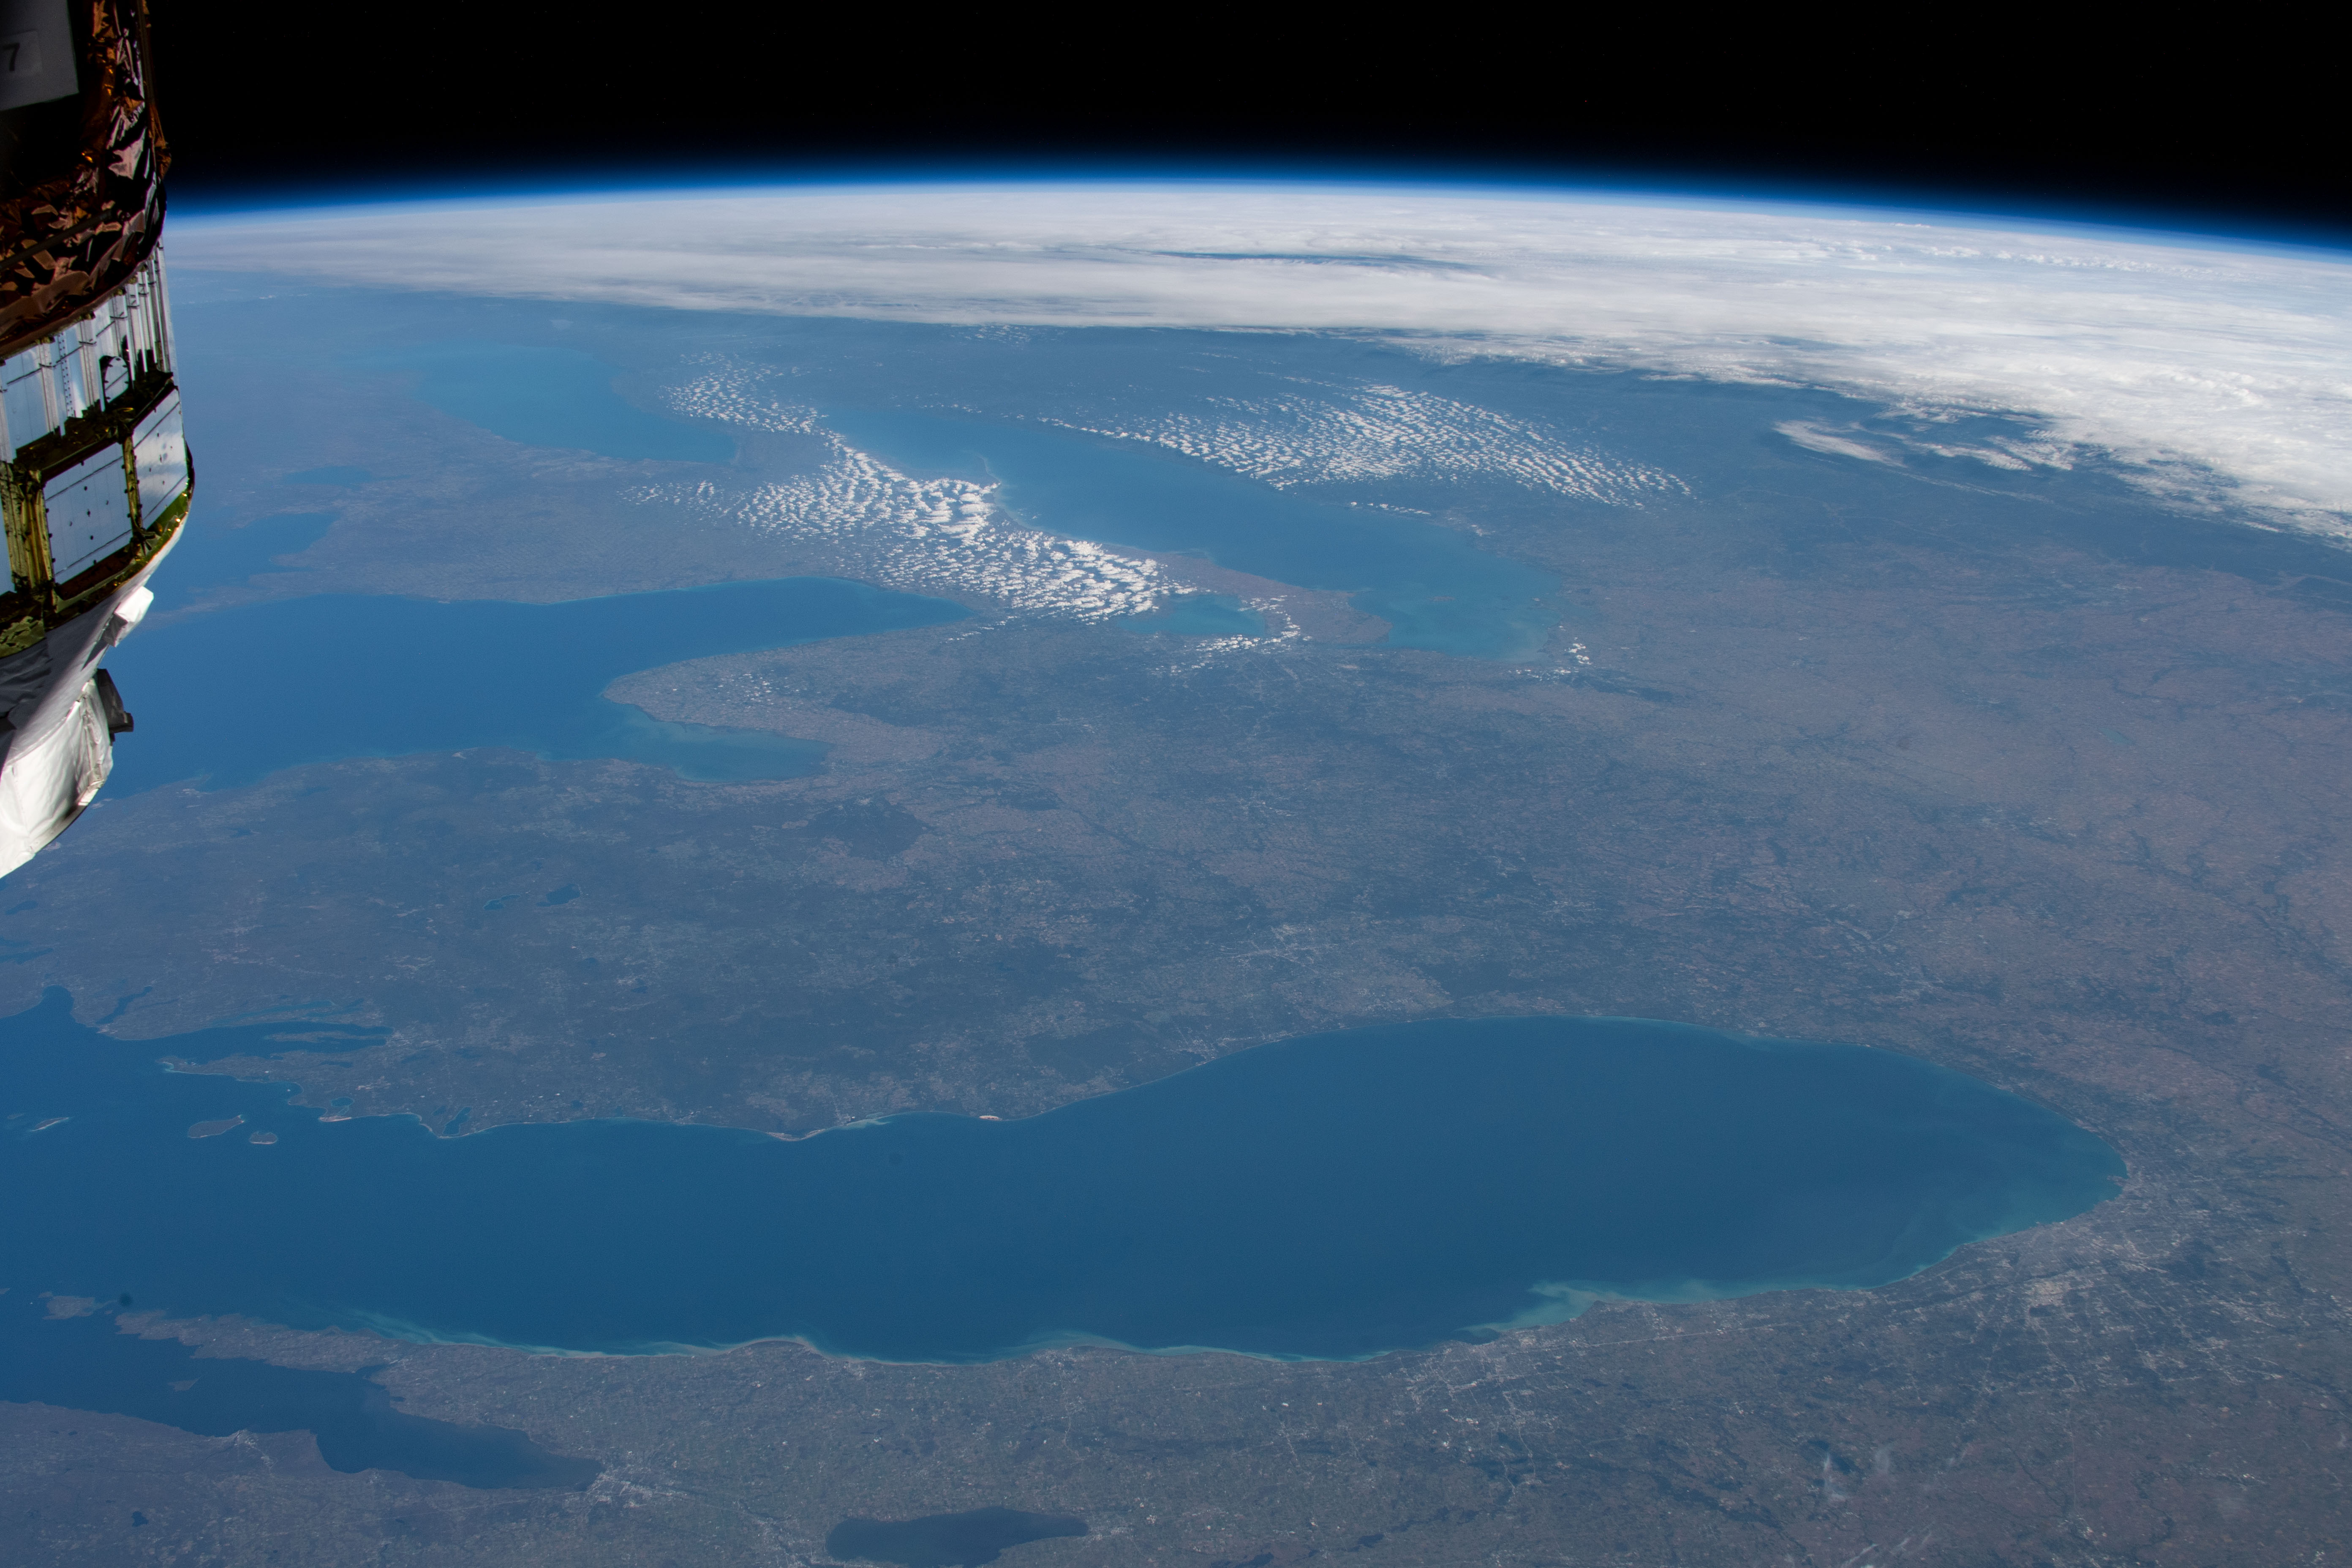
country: USA-MICHIGAN
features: GREAT LAKES
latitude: 43.0
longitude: -84.5
